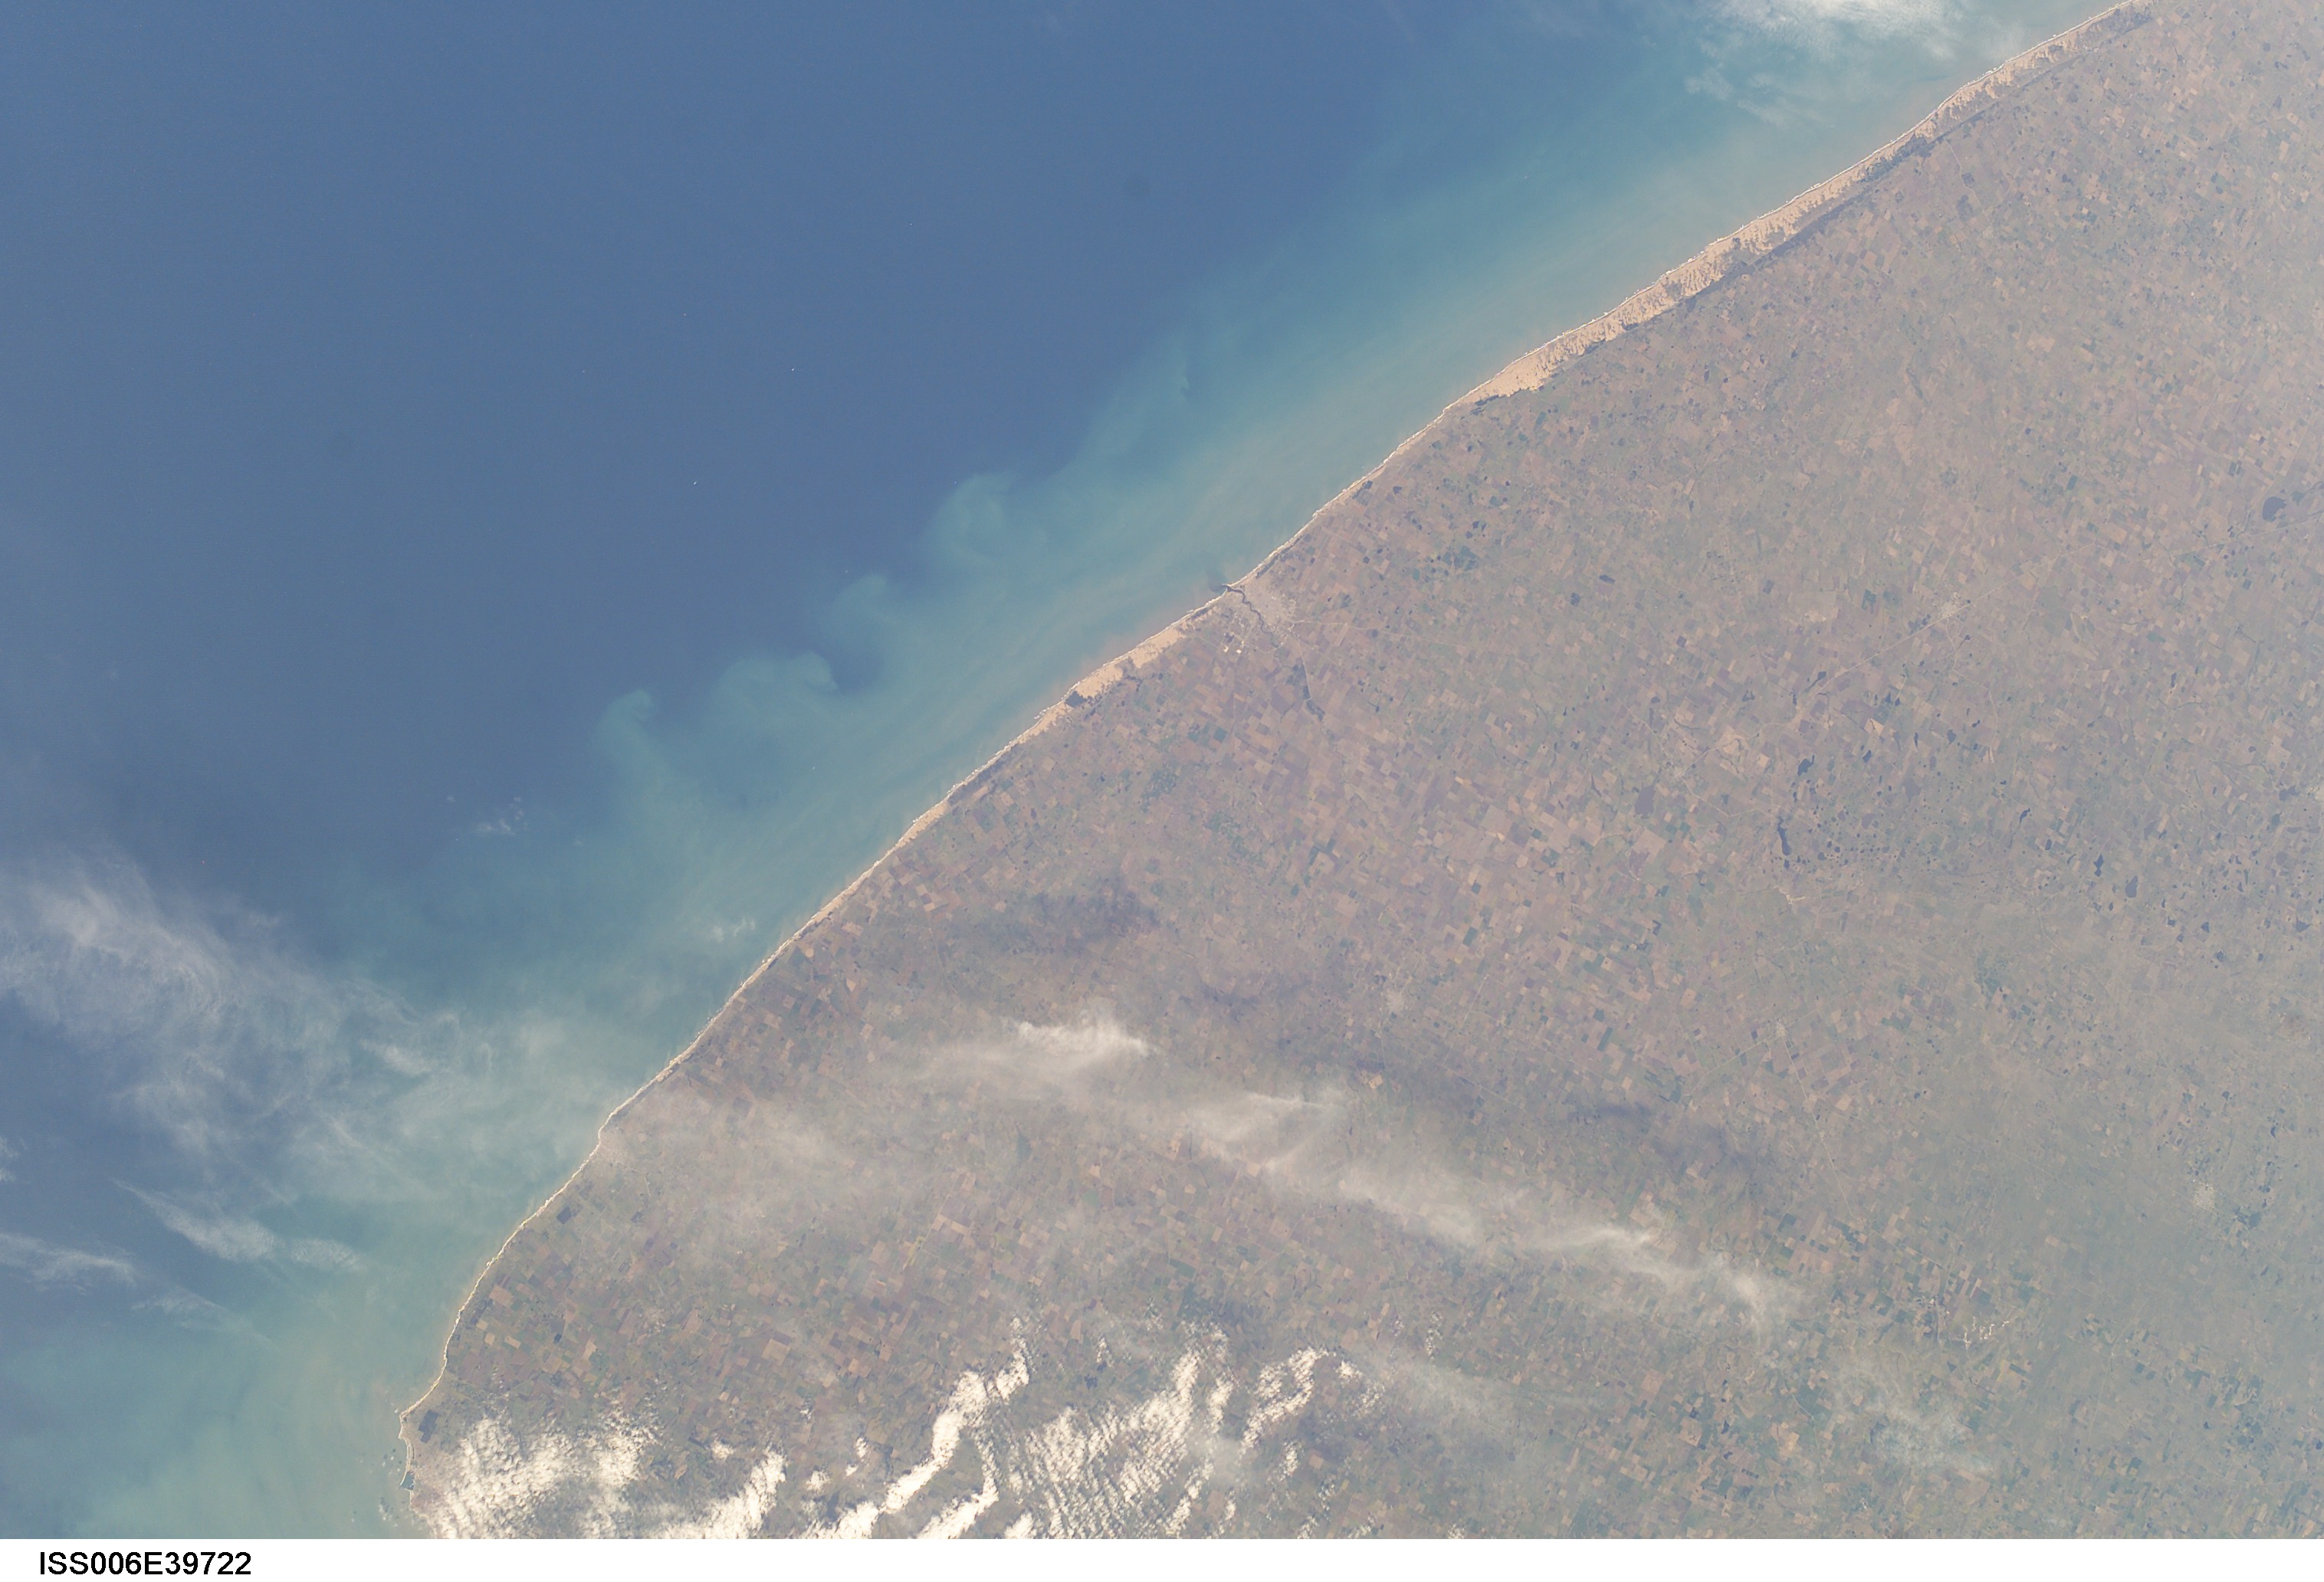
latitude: -38.5
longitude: -58.5
